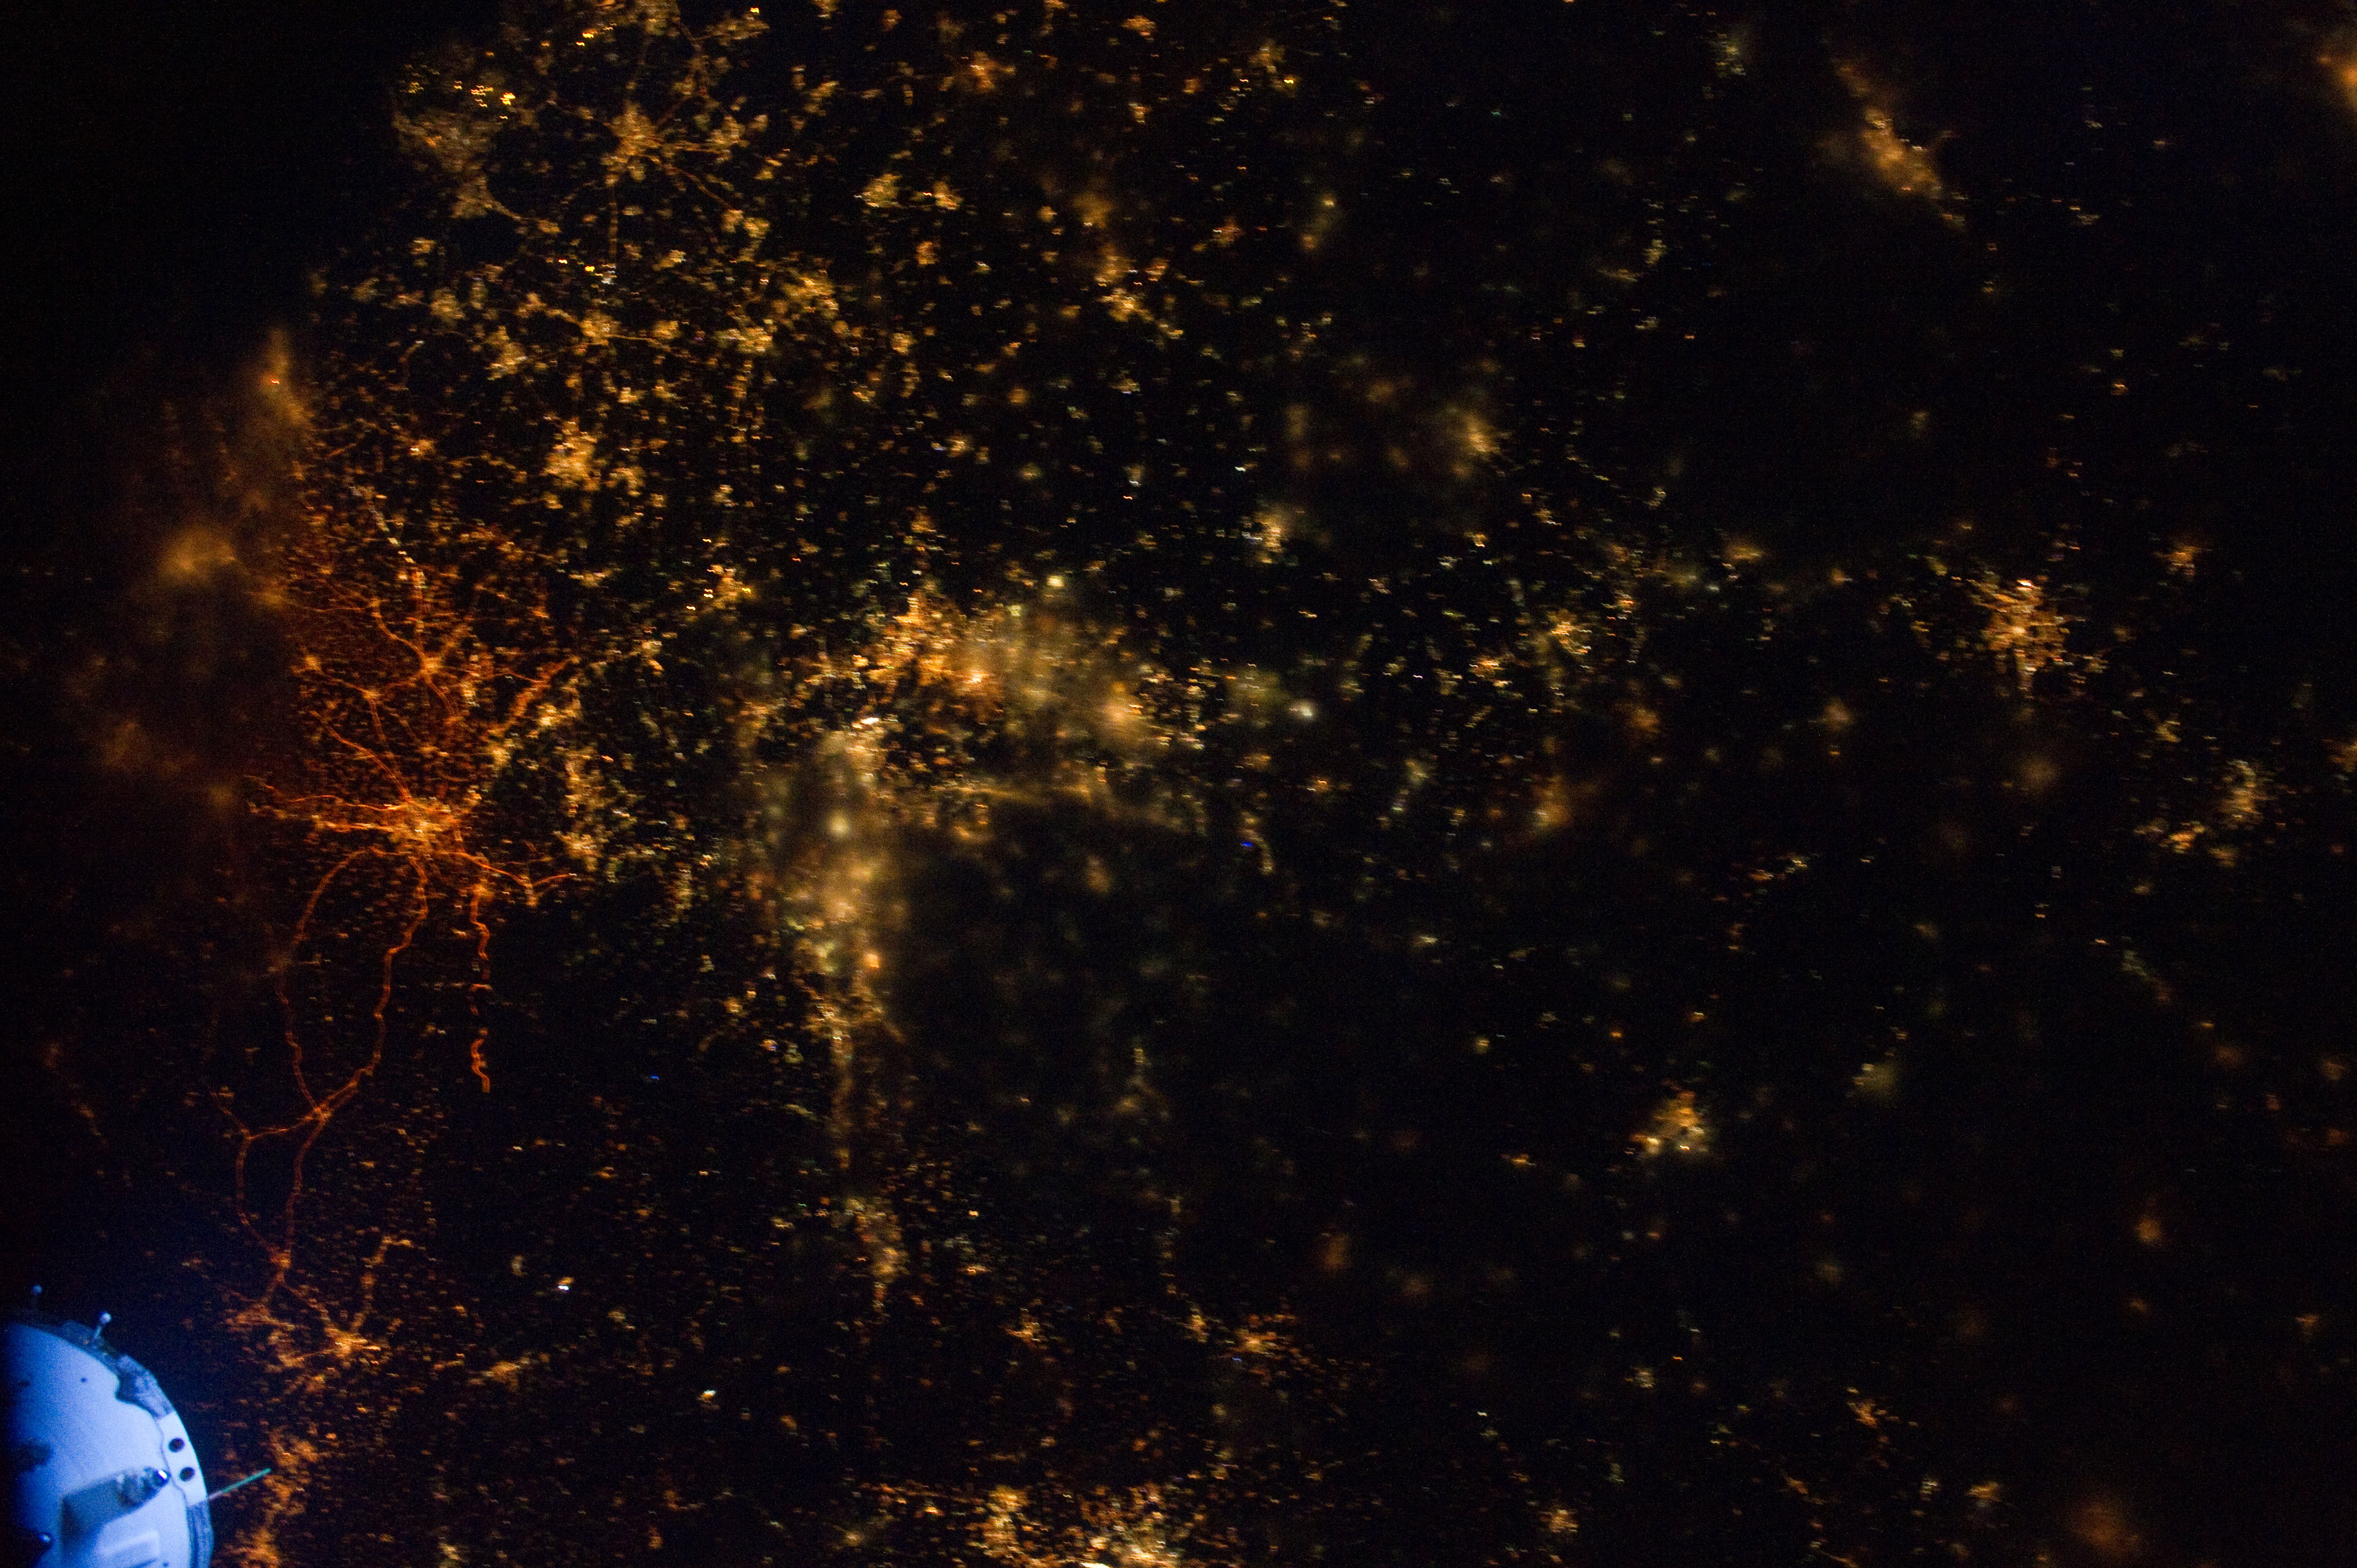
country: GERMANY
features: BRUSSELS AT NIGHT, ROTTERDAM, LUXEMBOURG, ISS
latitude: 49.5
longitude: 8.5
